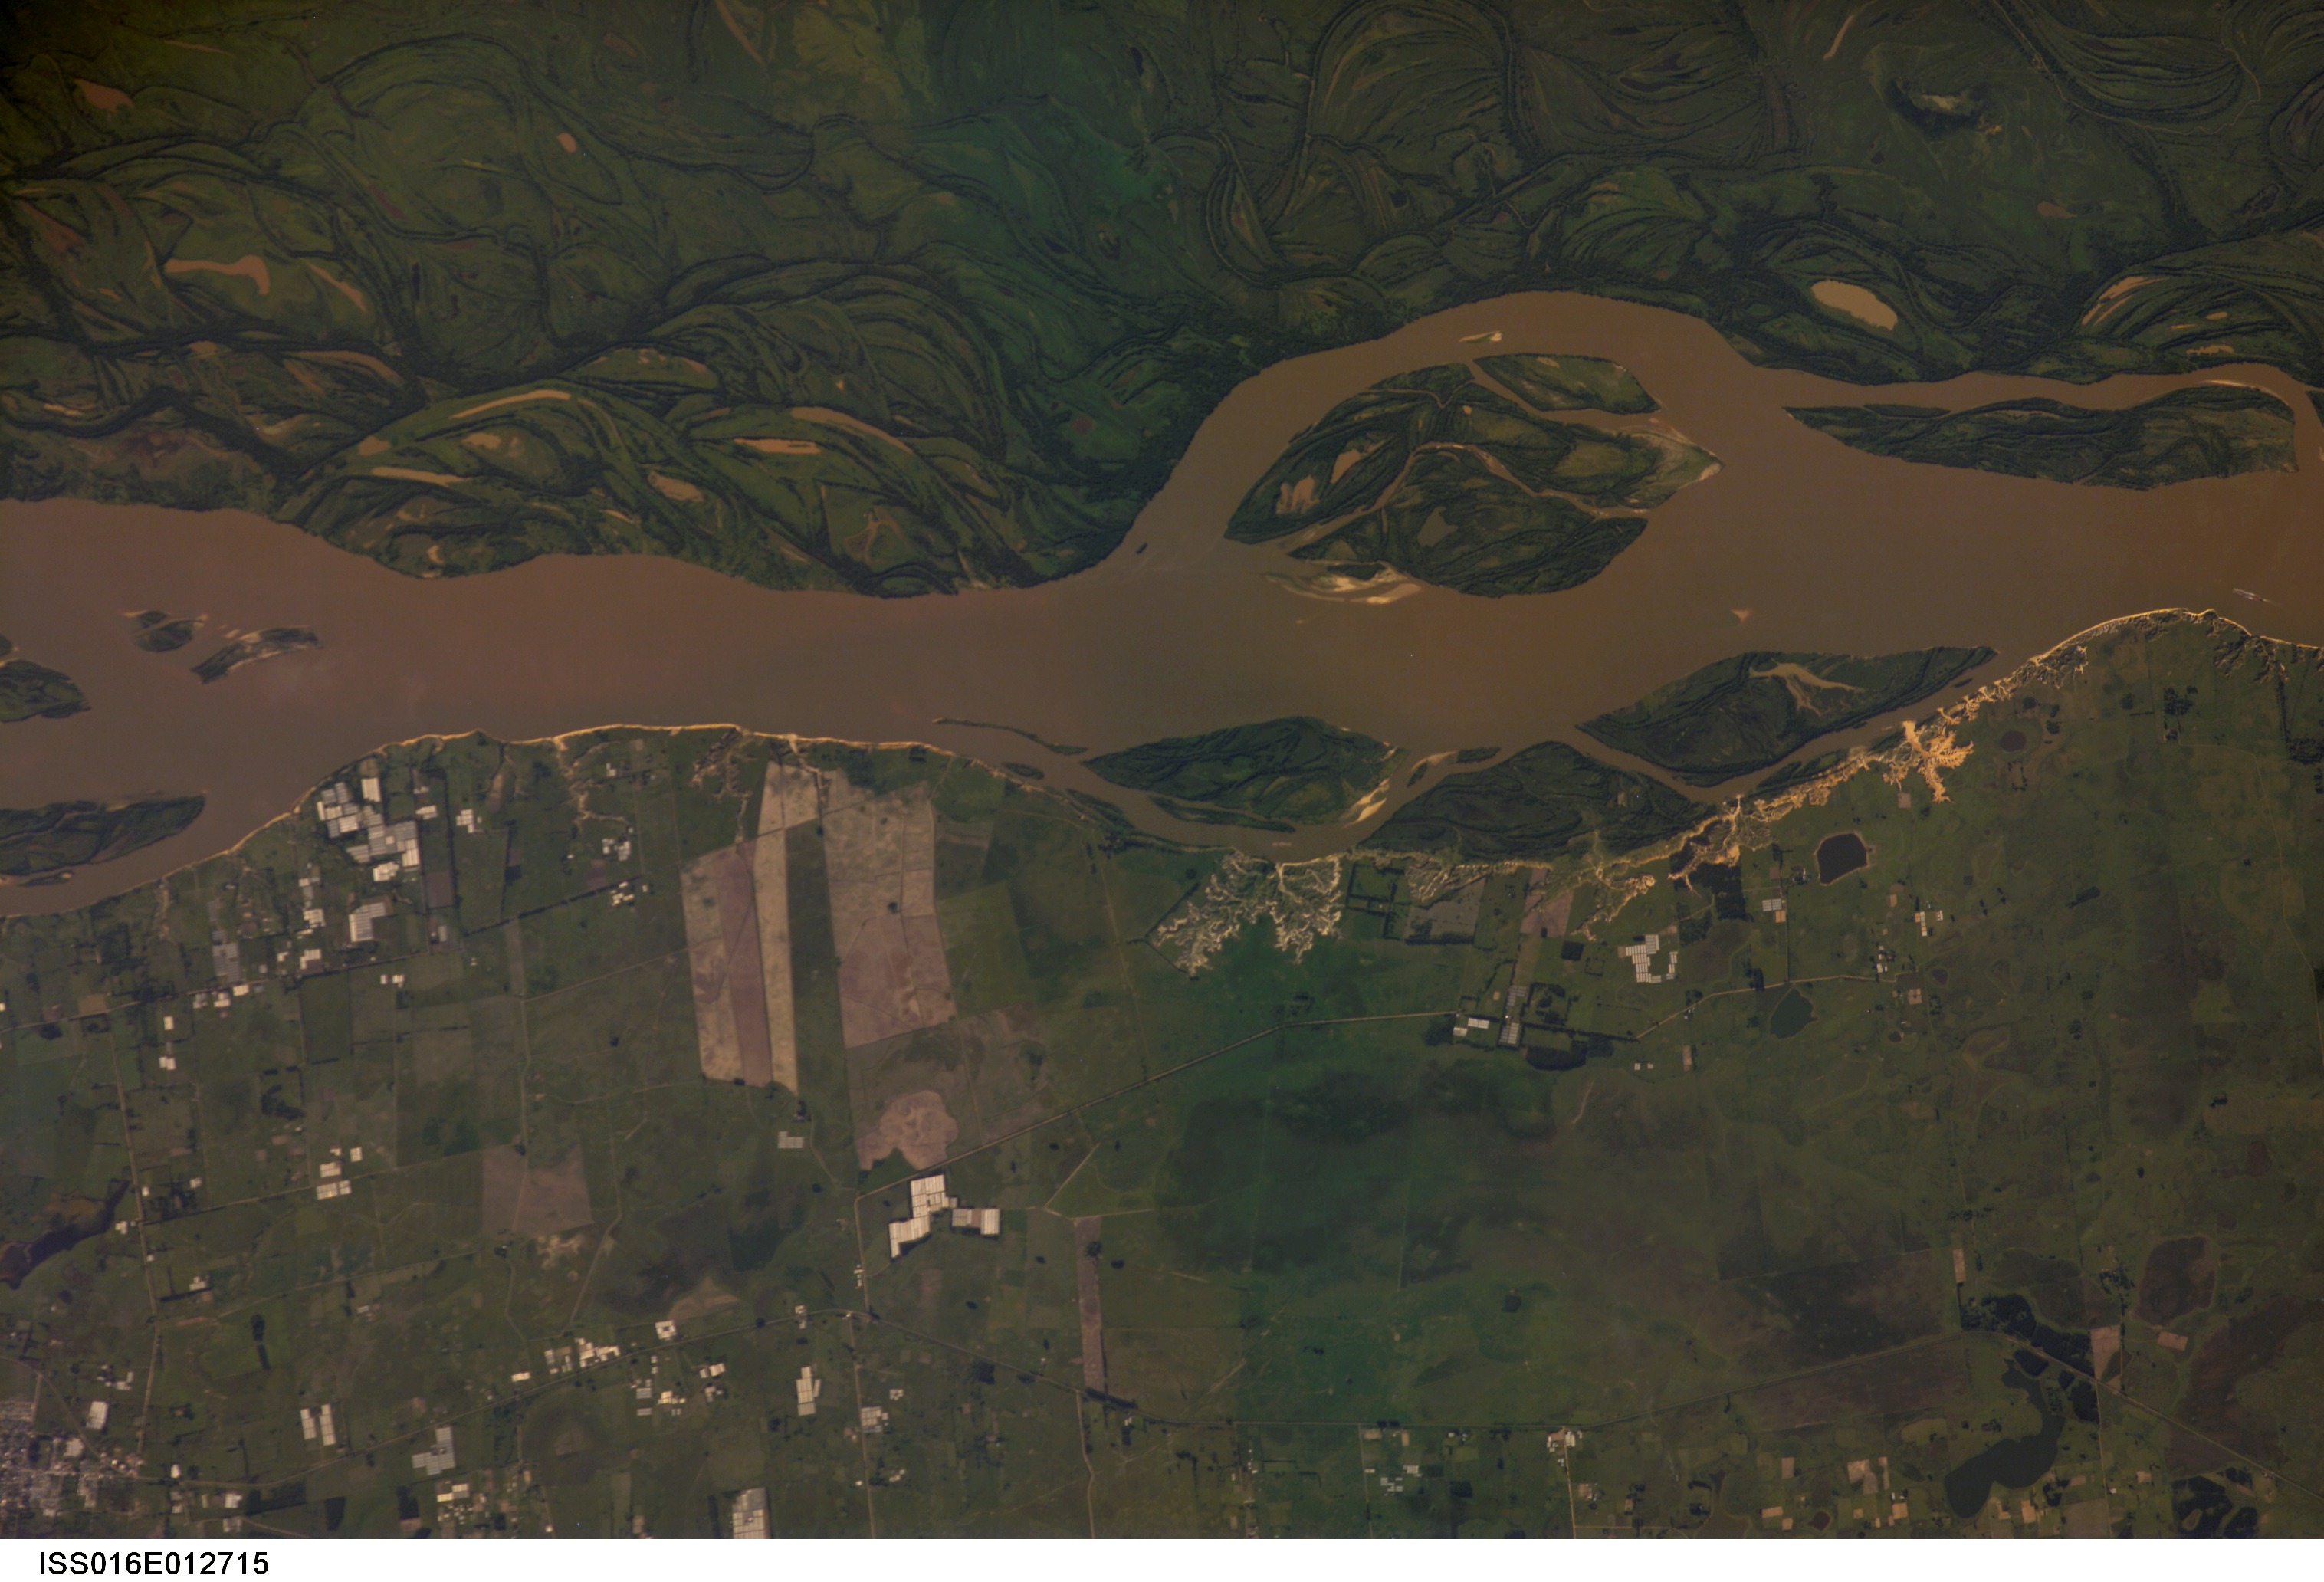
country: ARGENTINA
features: PARANA R., SANTA LUCIA AREA
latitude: -28.9
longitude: -59.1
